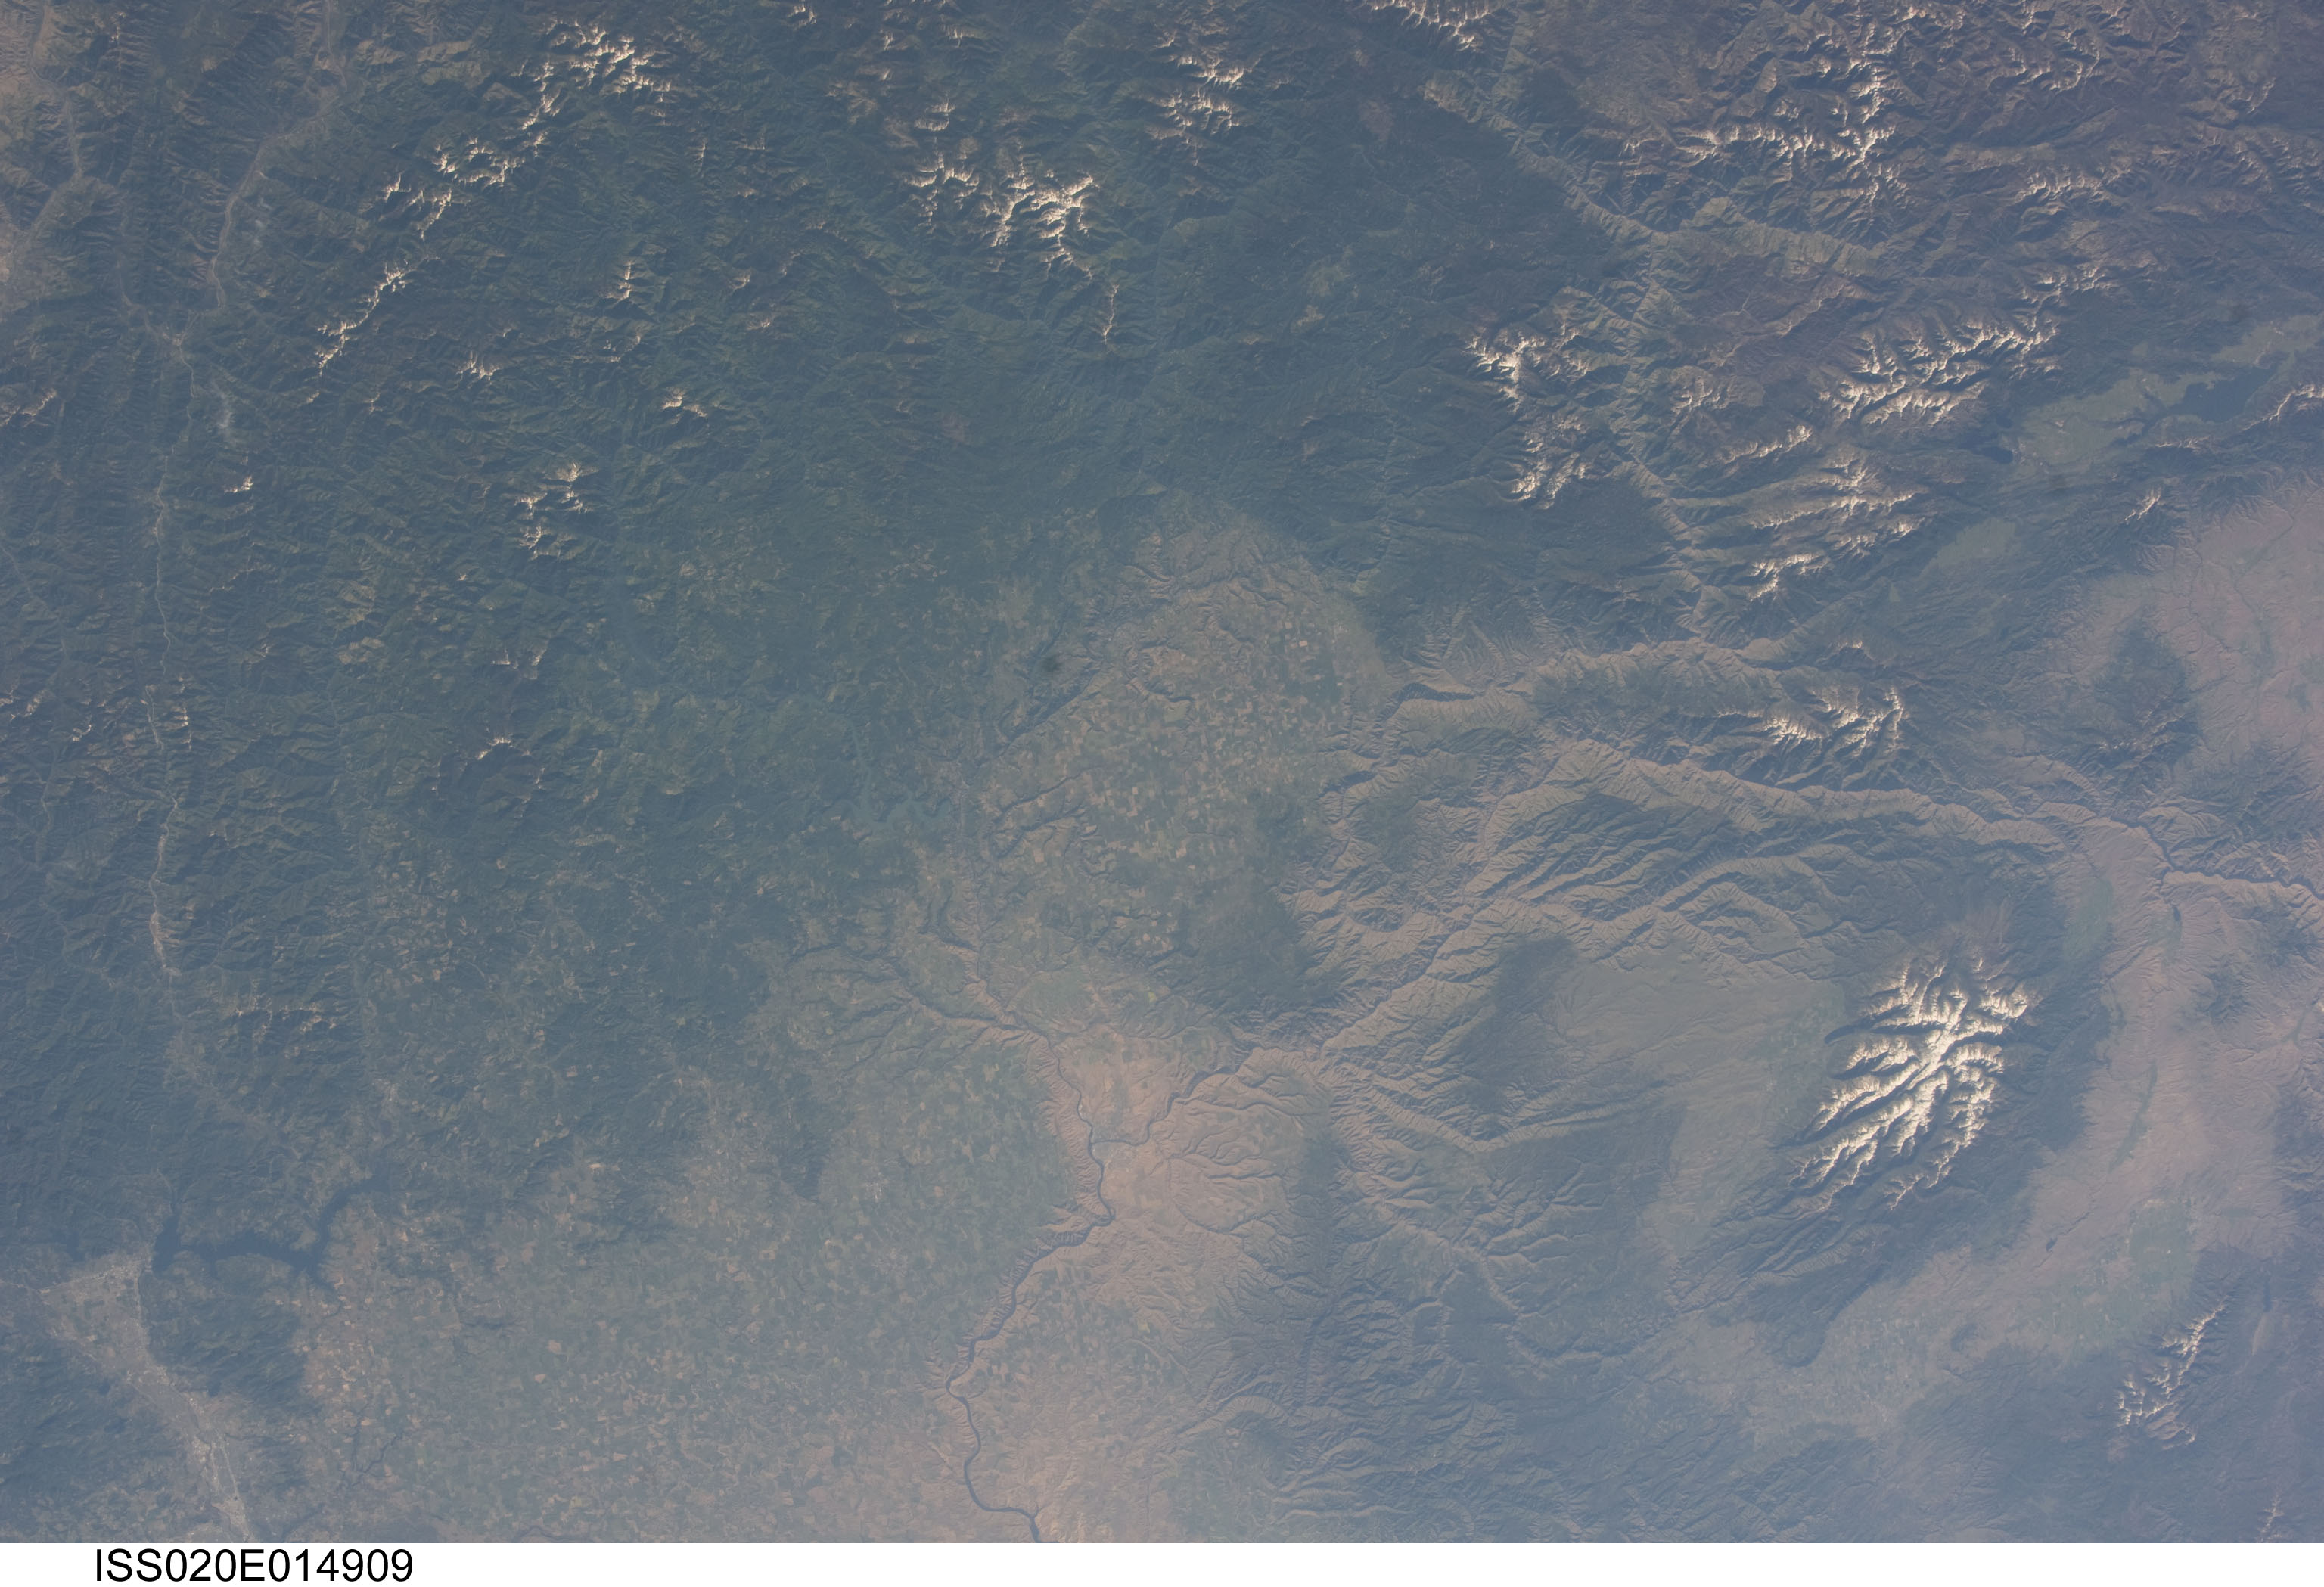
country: USA-IDAHO
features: LEWISTON,IDAHO,WALLOWA MOUNTAINS,SAINT JOE NATIONAL FOREST,SNAKE RIVER,WASHINGTON,NEZ PERCE-CLEARWATER NATIONAL FORESTS,WALLOWA WHITMAN NATIONAL FOREST,OREGON
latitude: 46.0
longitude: -116.5
